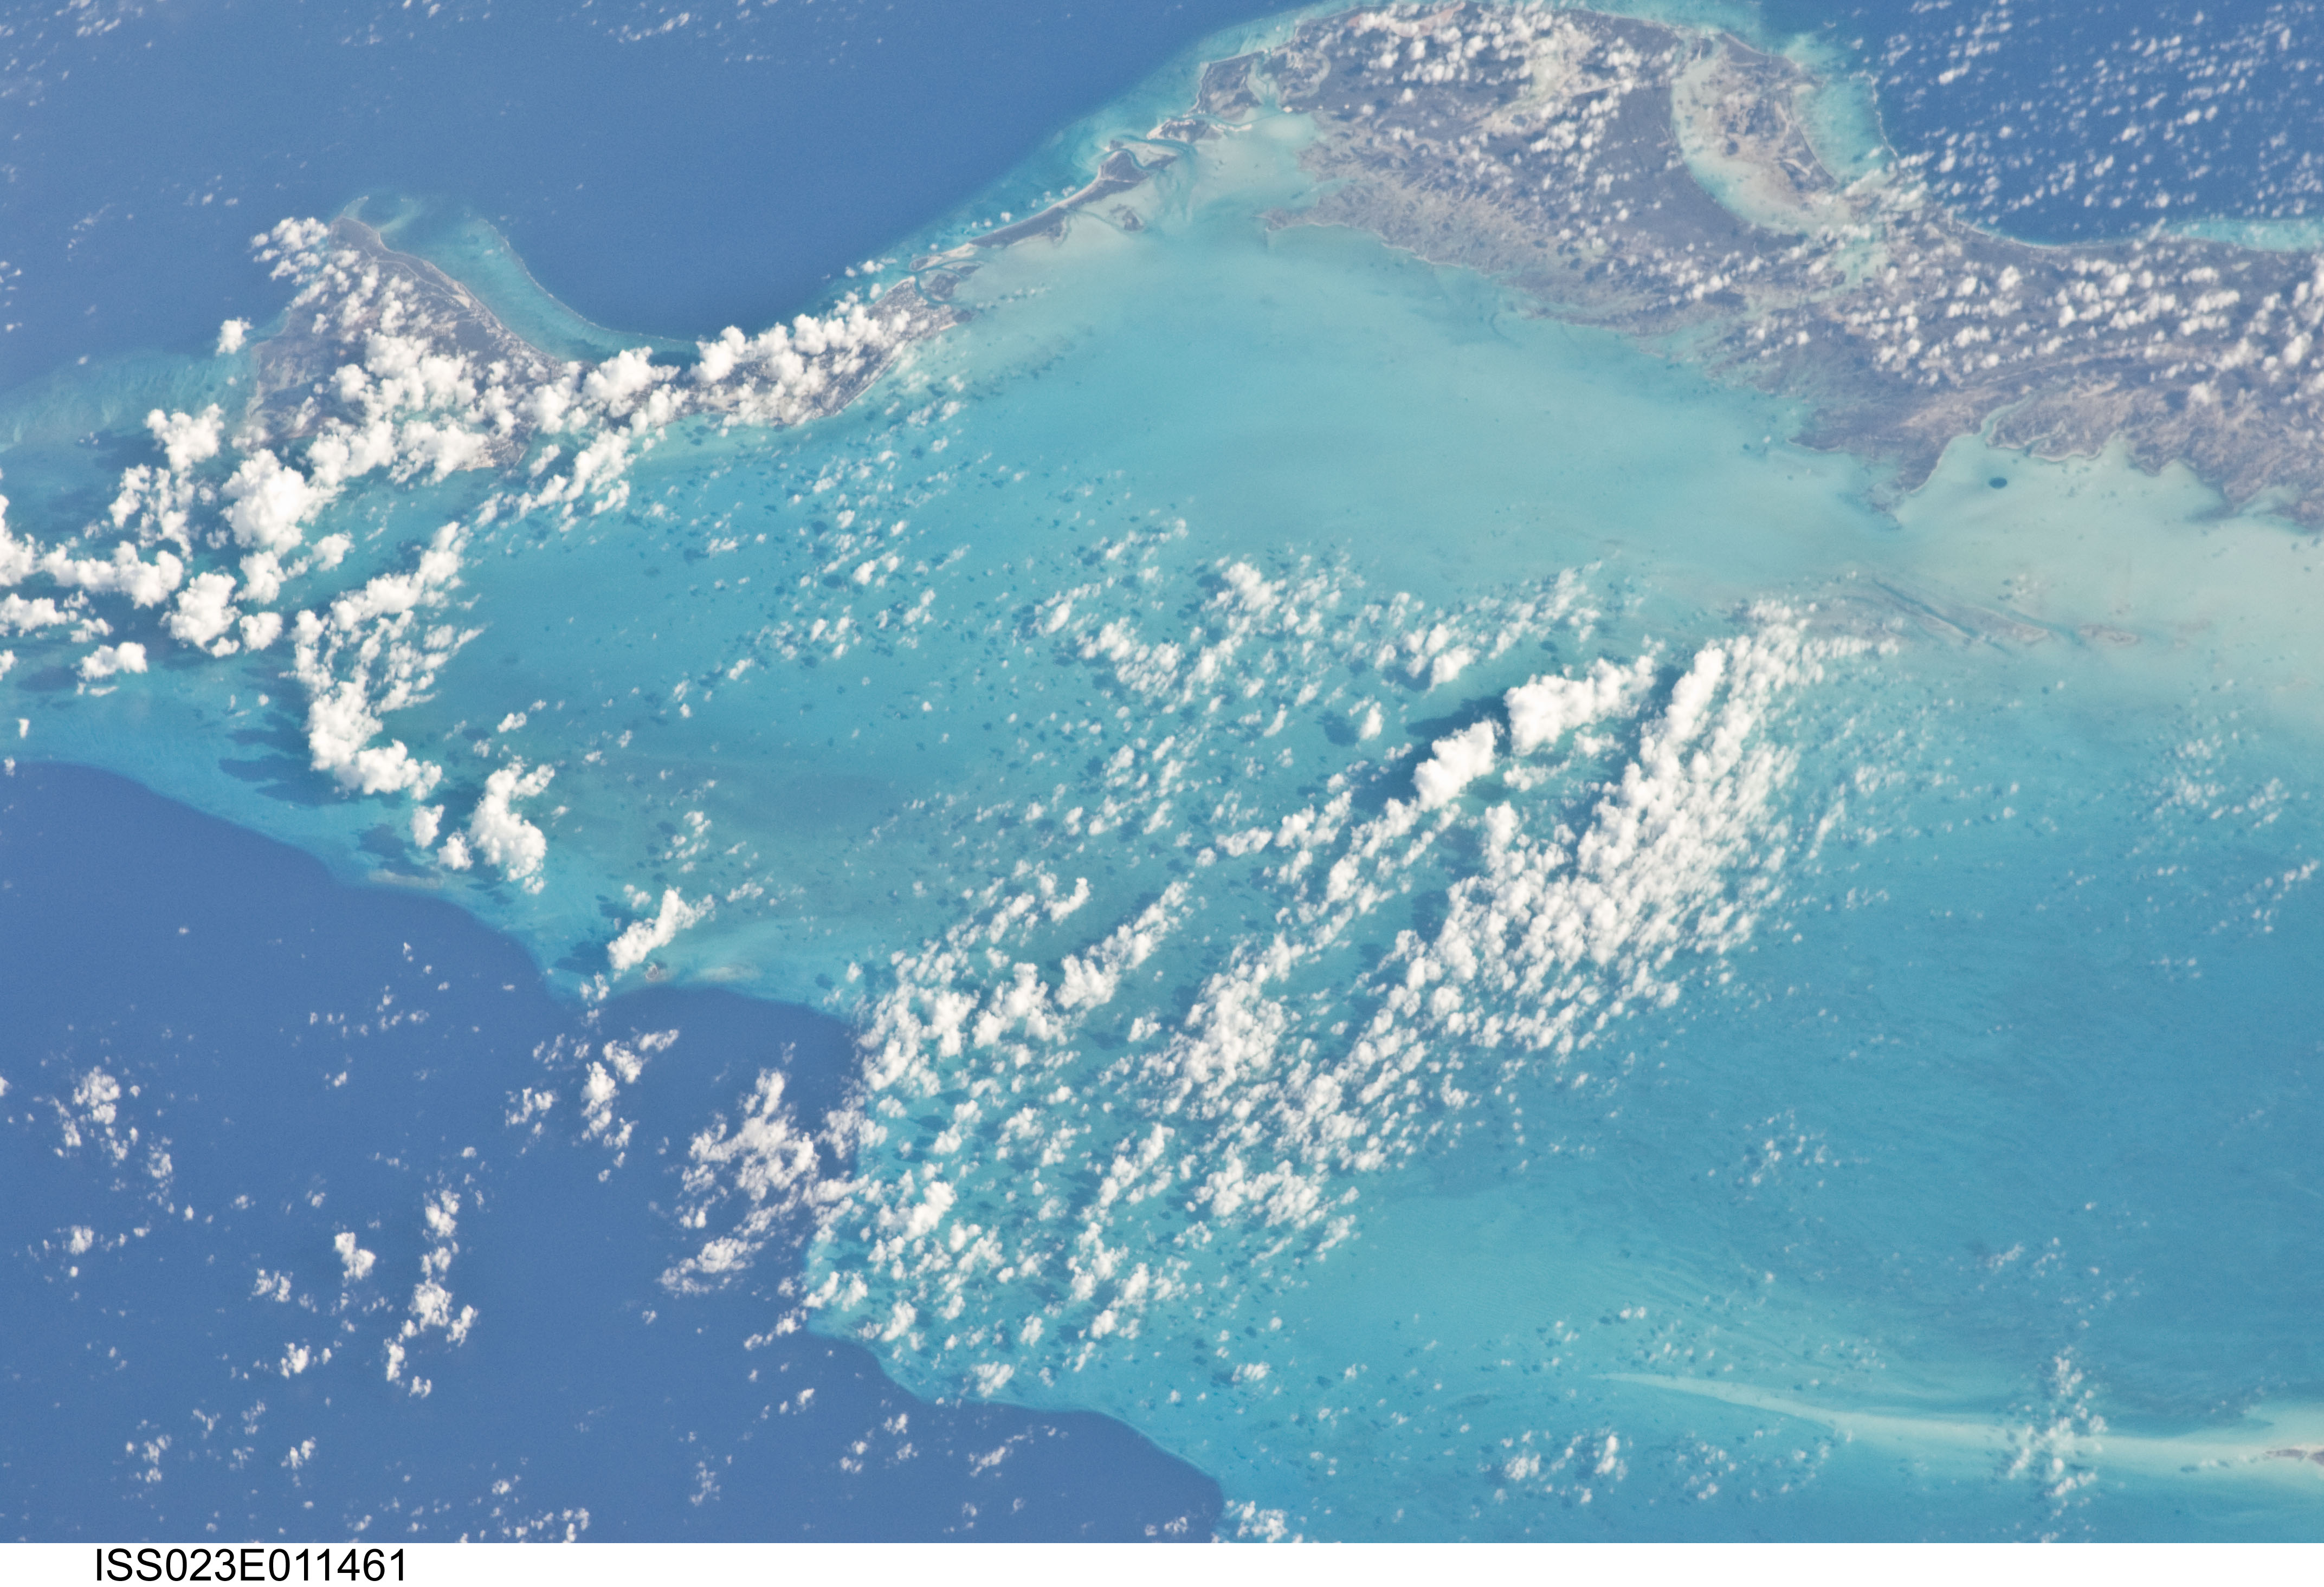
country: TURKS AND CAICOS IS.
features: PROVIDENCIALES I., N. CAICOS, BANK
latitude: 21.6
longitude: -72.1
